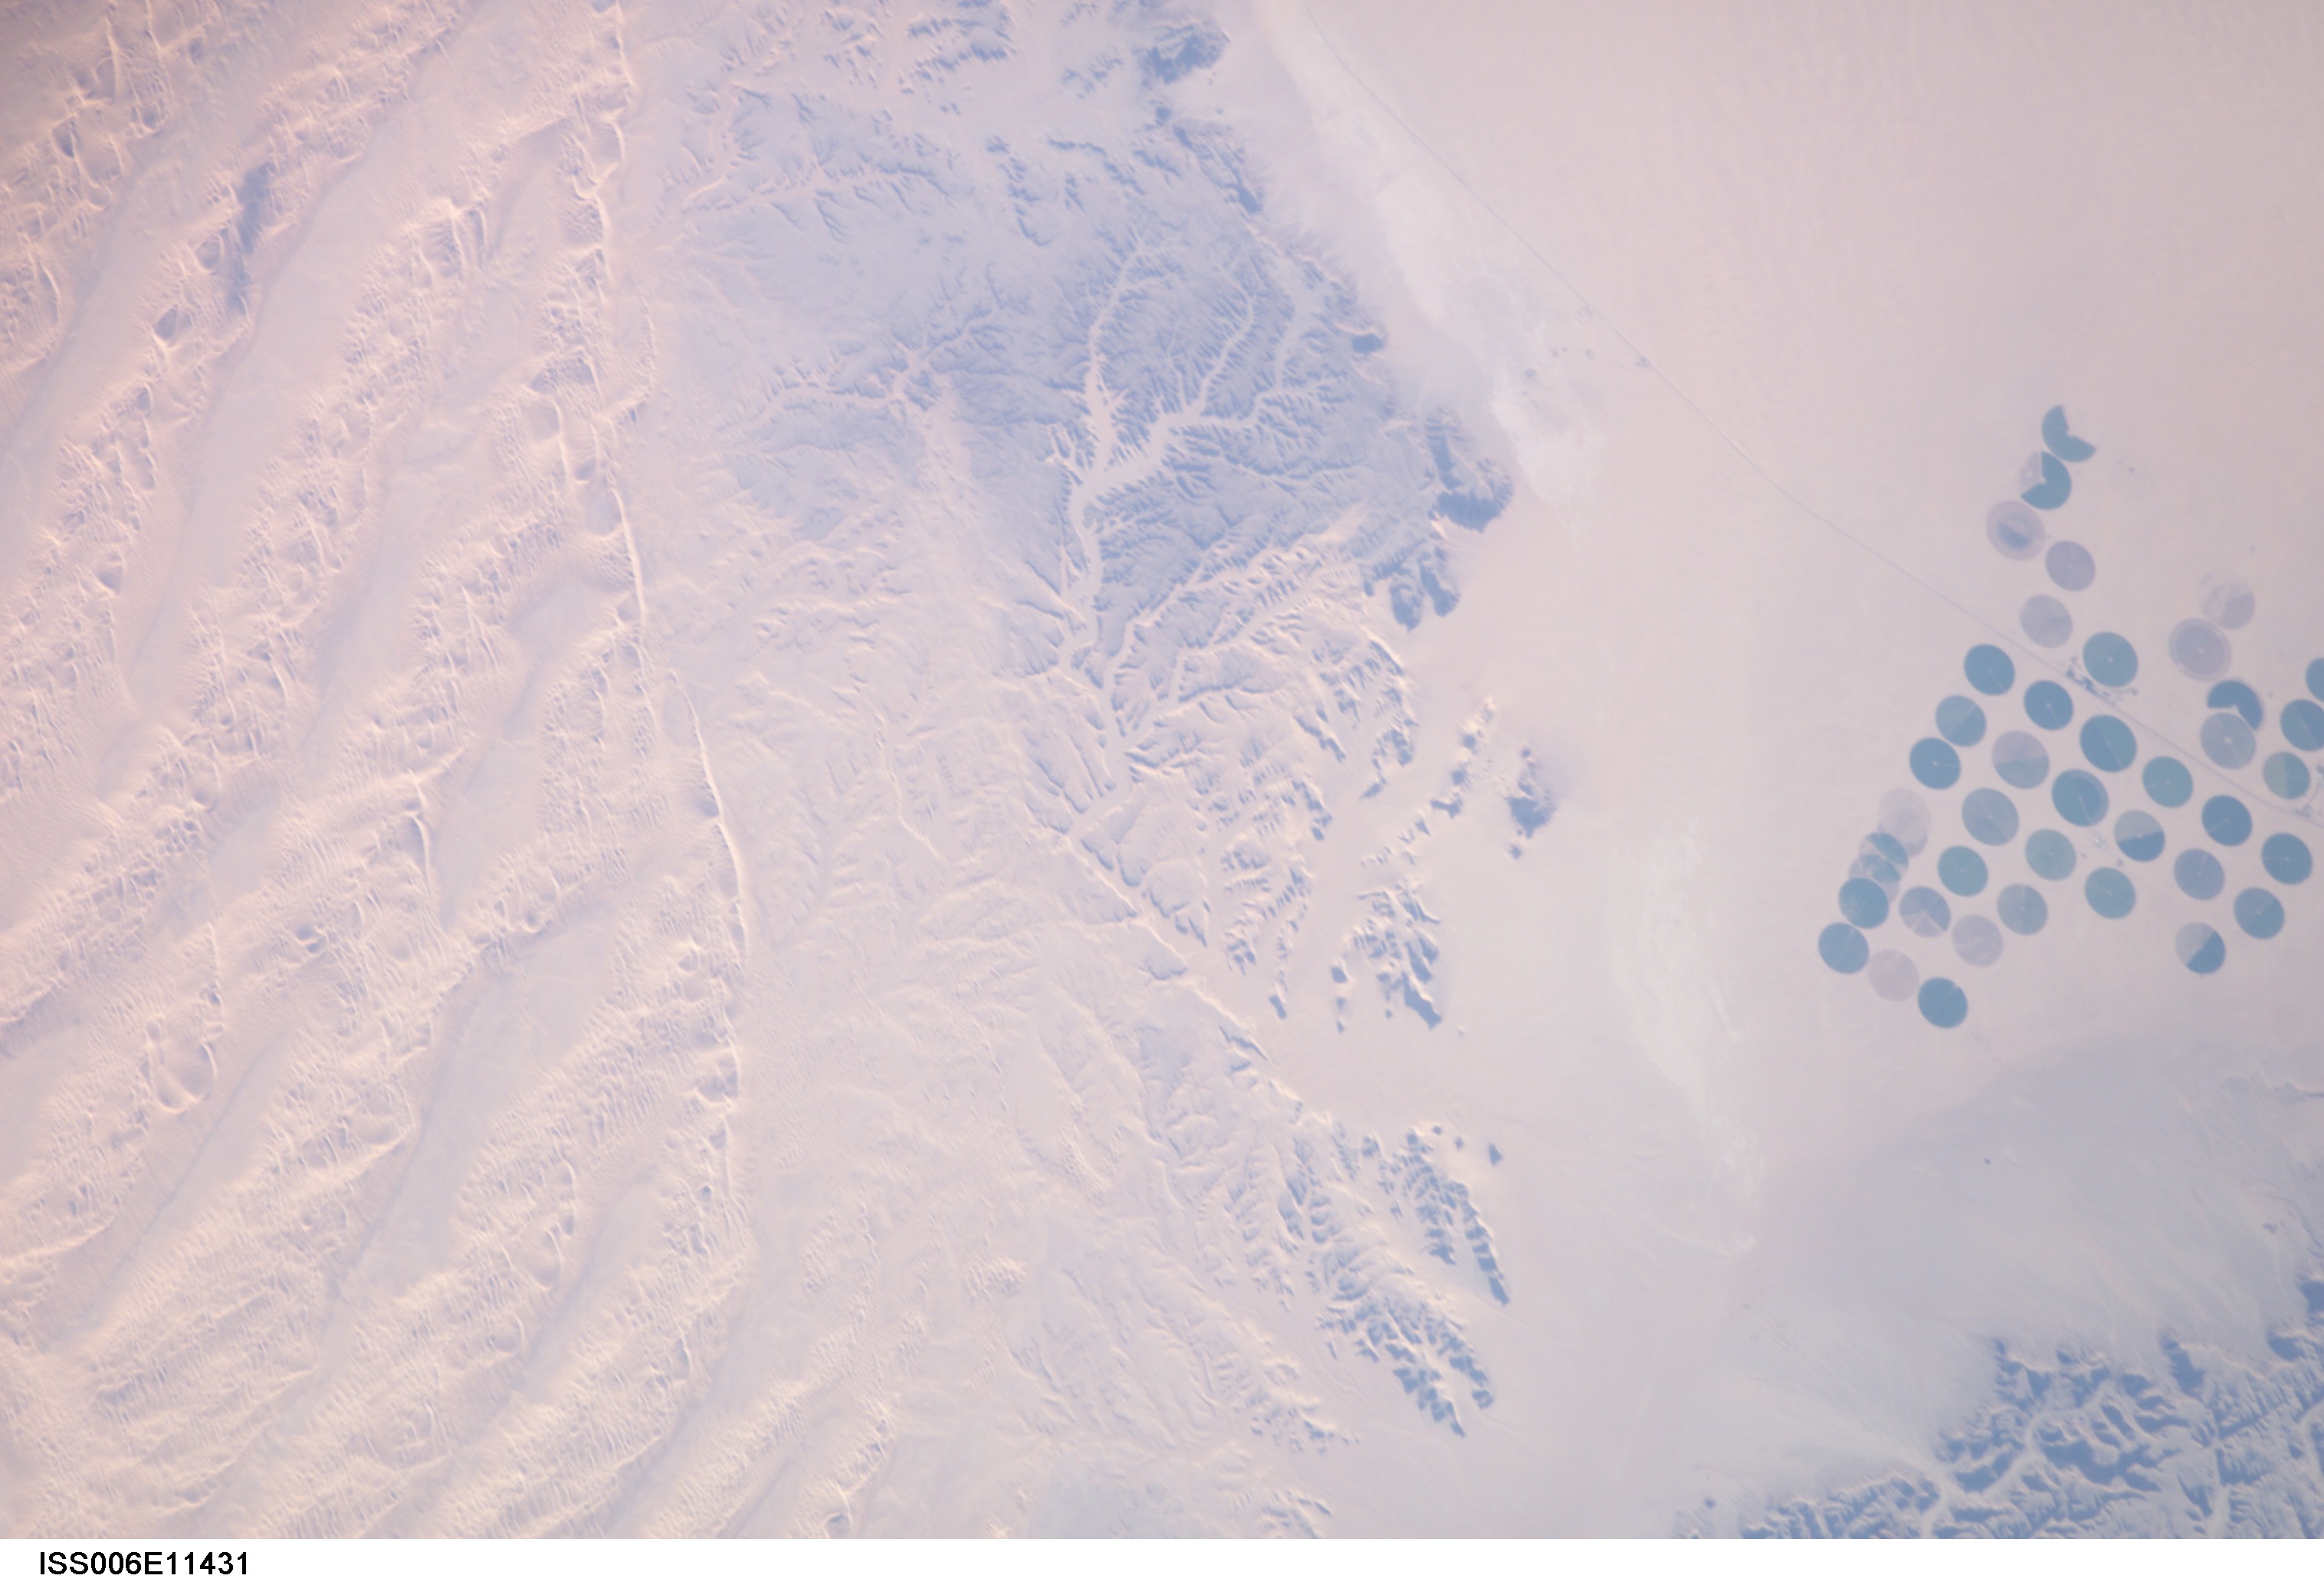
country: SAUDI ARABIA
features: JABAL TUWAYQ, PIVOT AGRICULTURE
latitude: 20.0
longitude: 45.0
